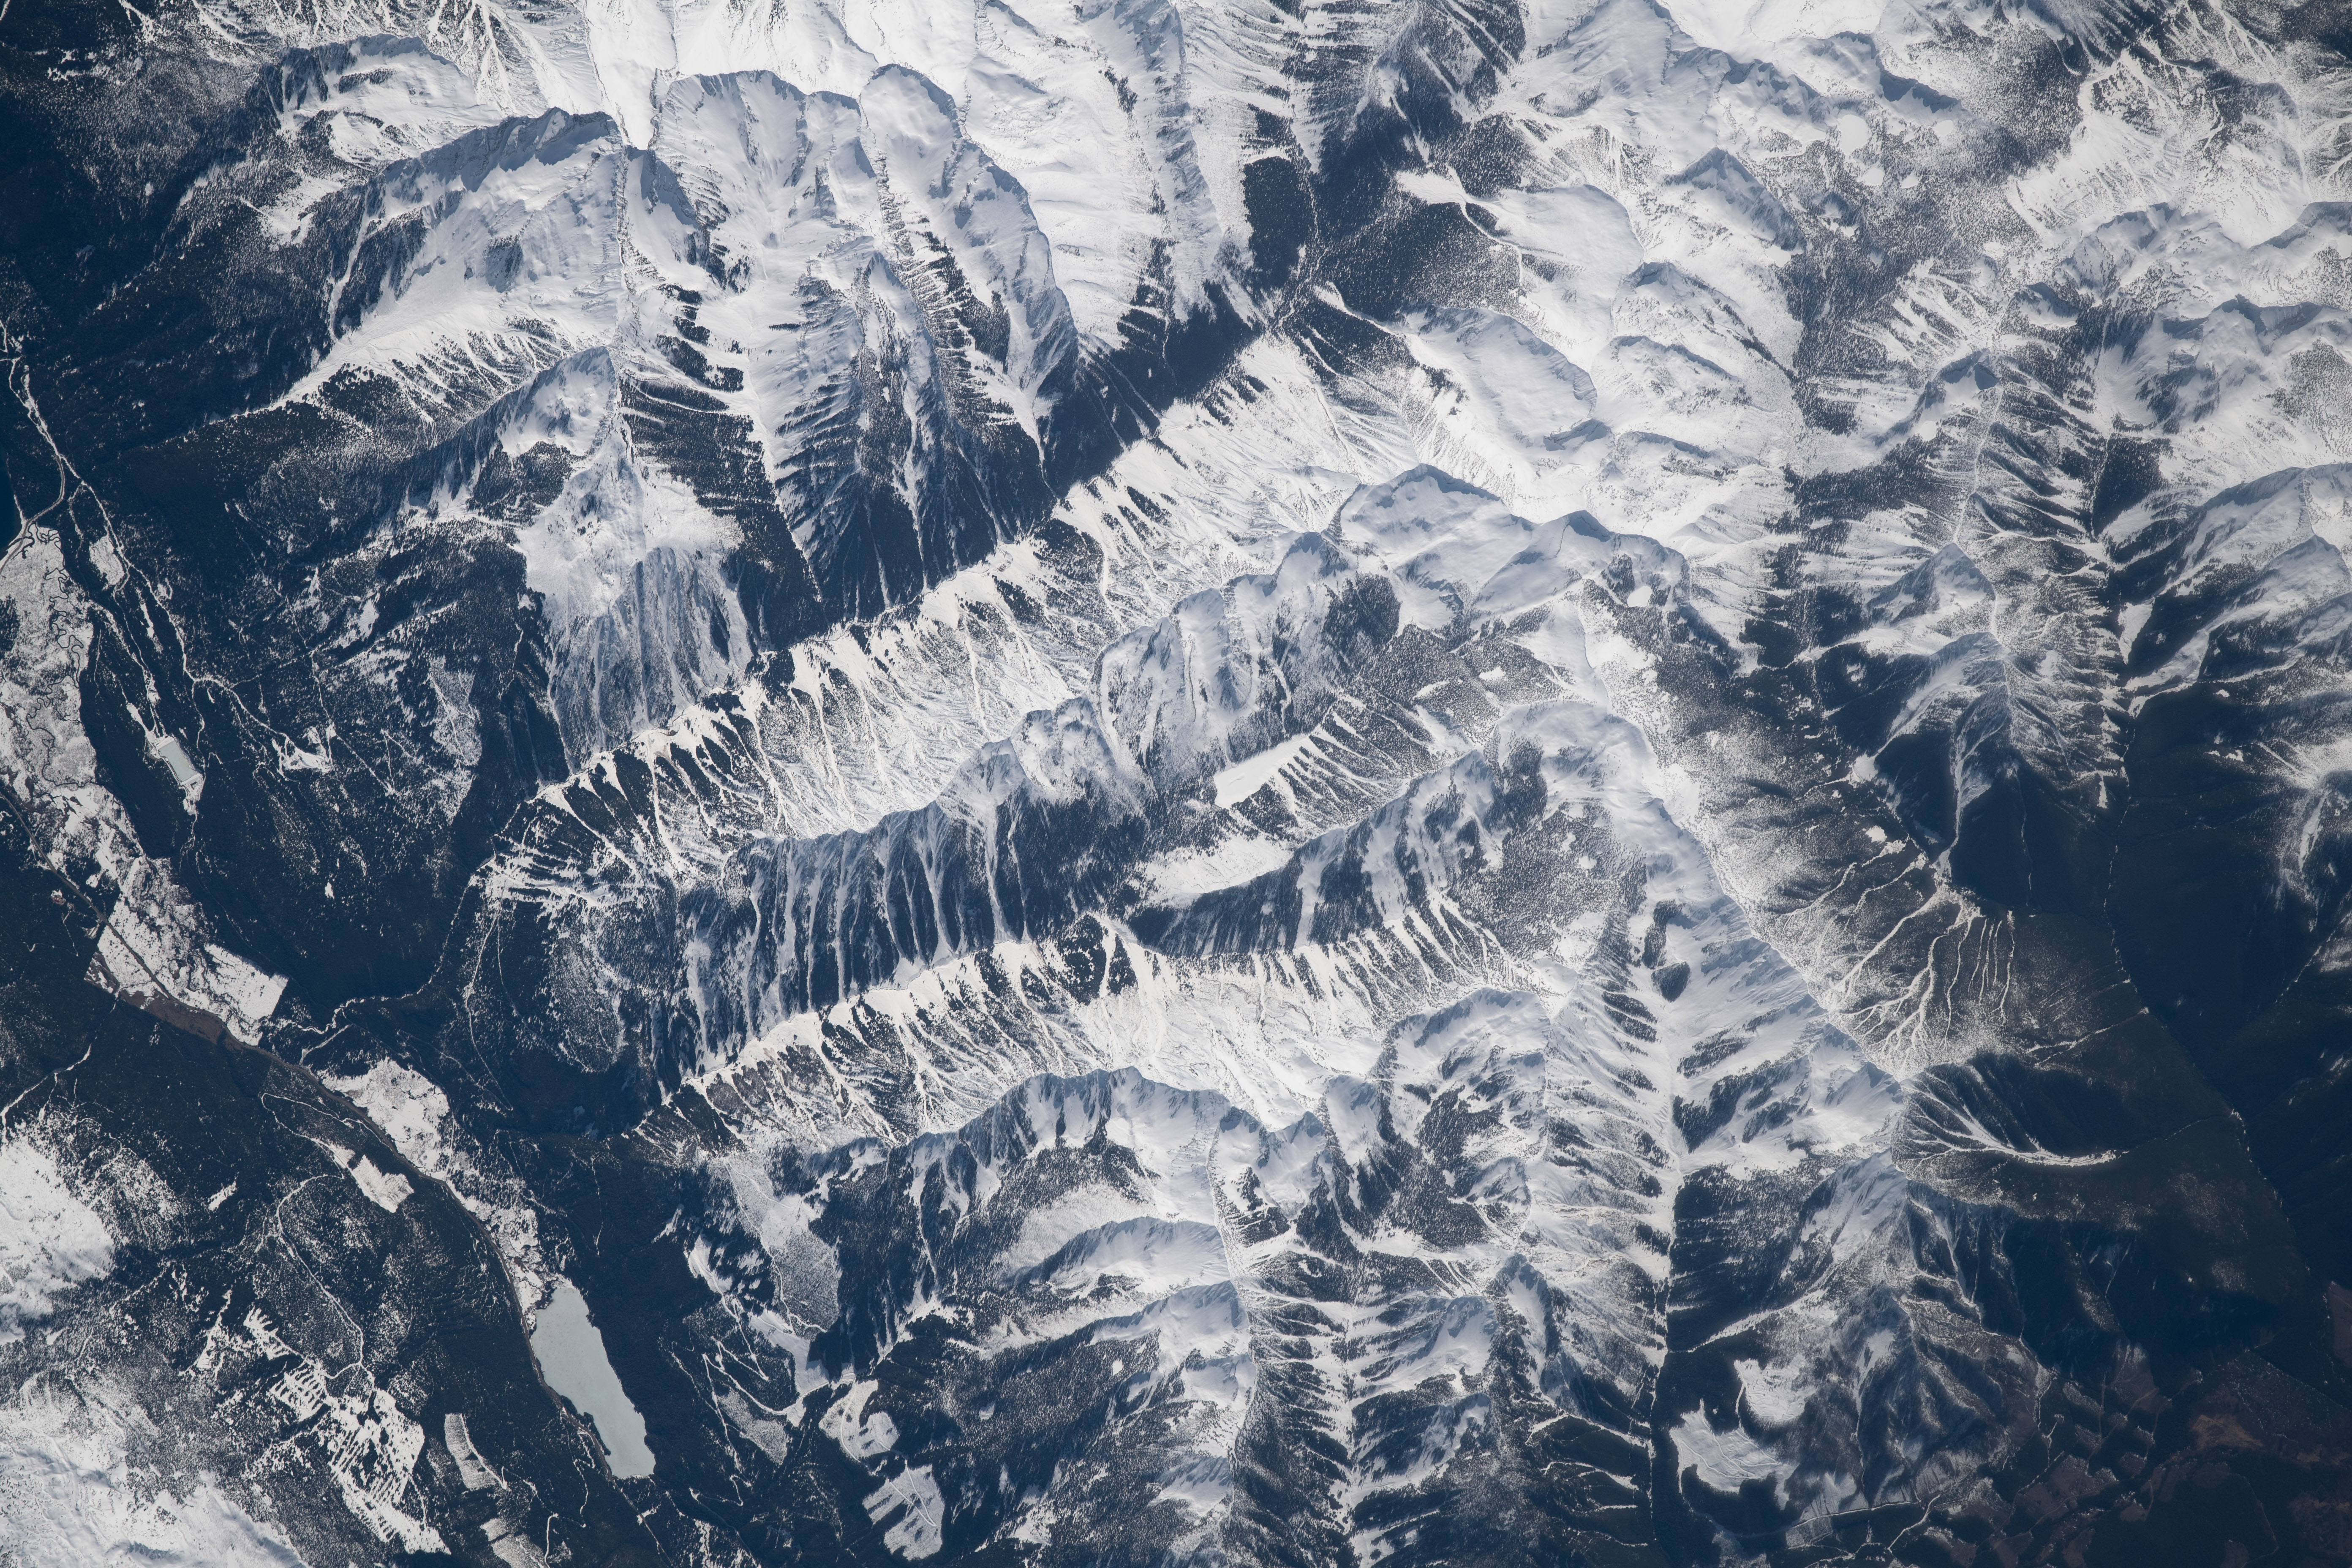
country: CANADA-BC
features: SNOW, MOUNT MURRAY, TROUT MOUNTAIN
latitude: 50.6
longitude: -117.7
